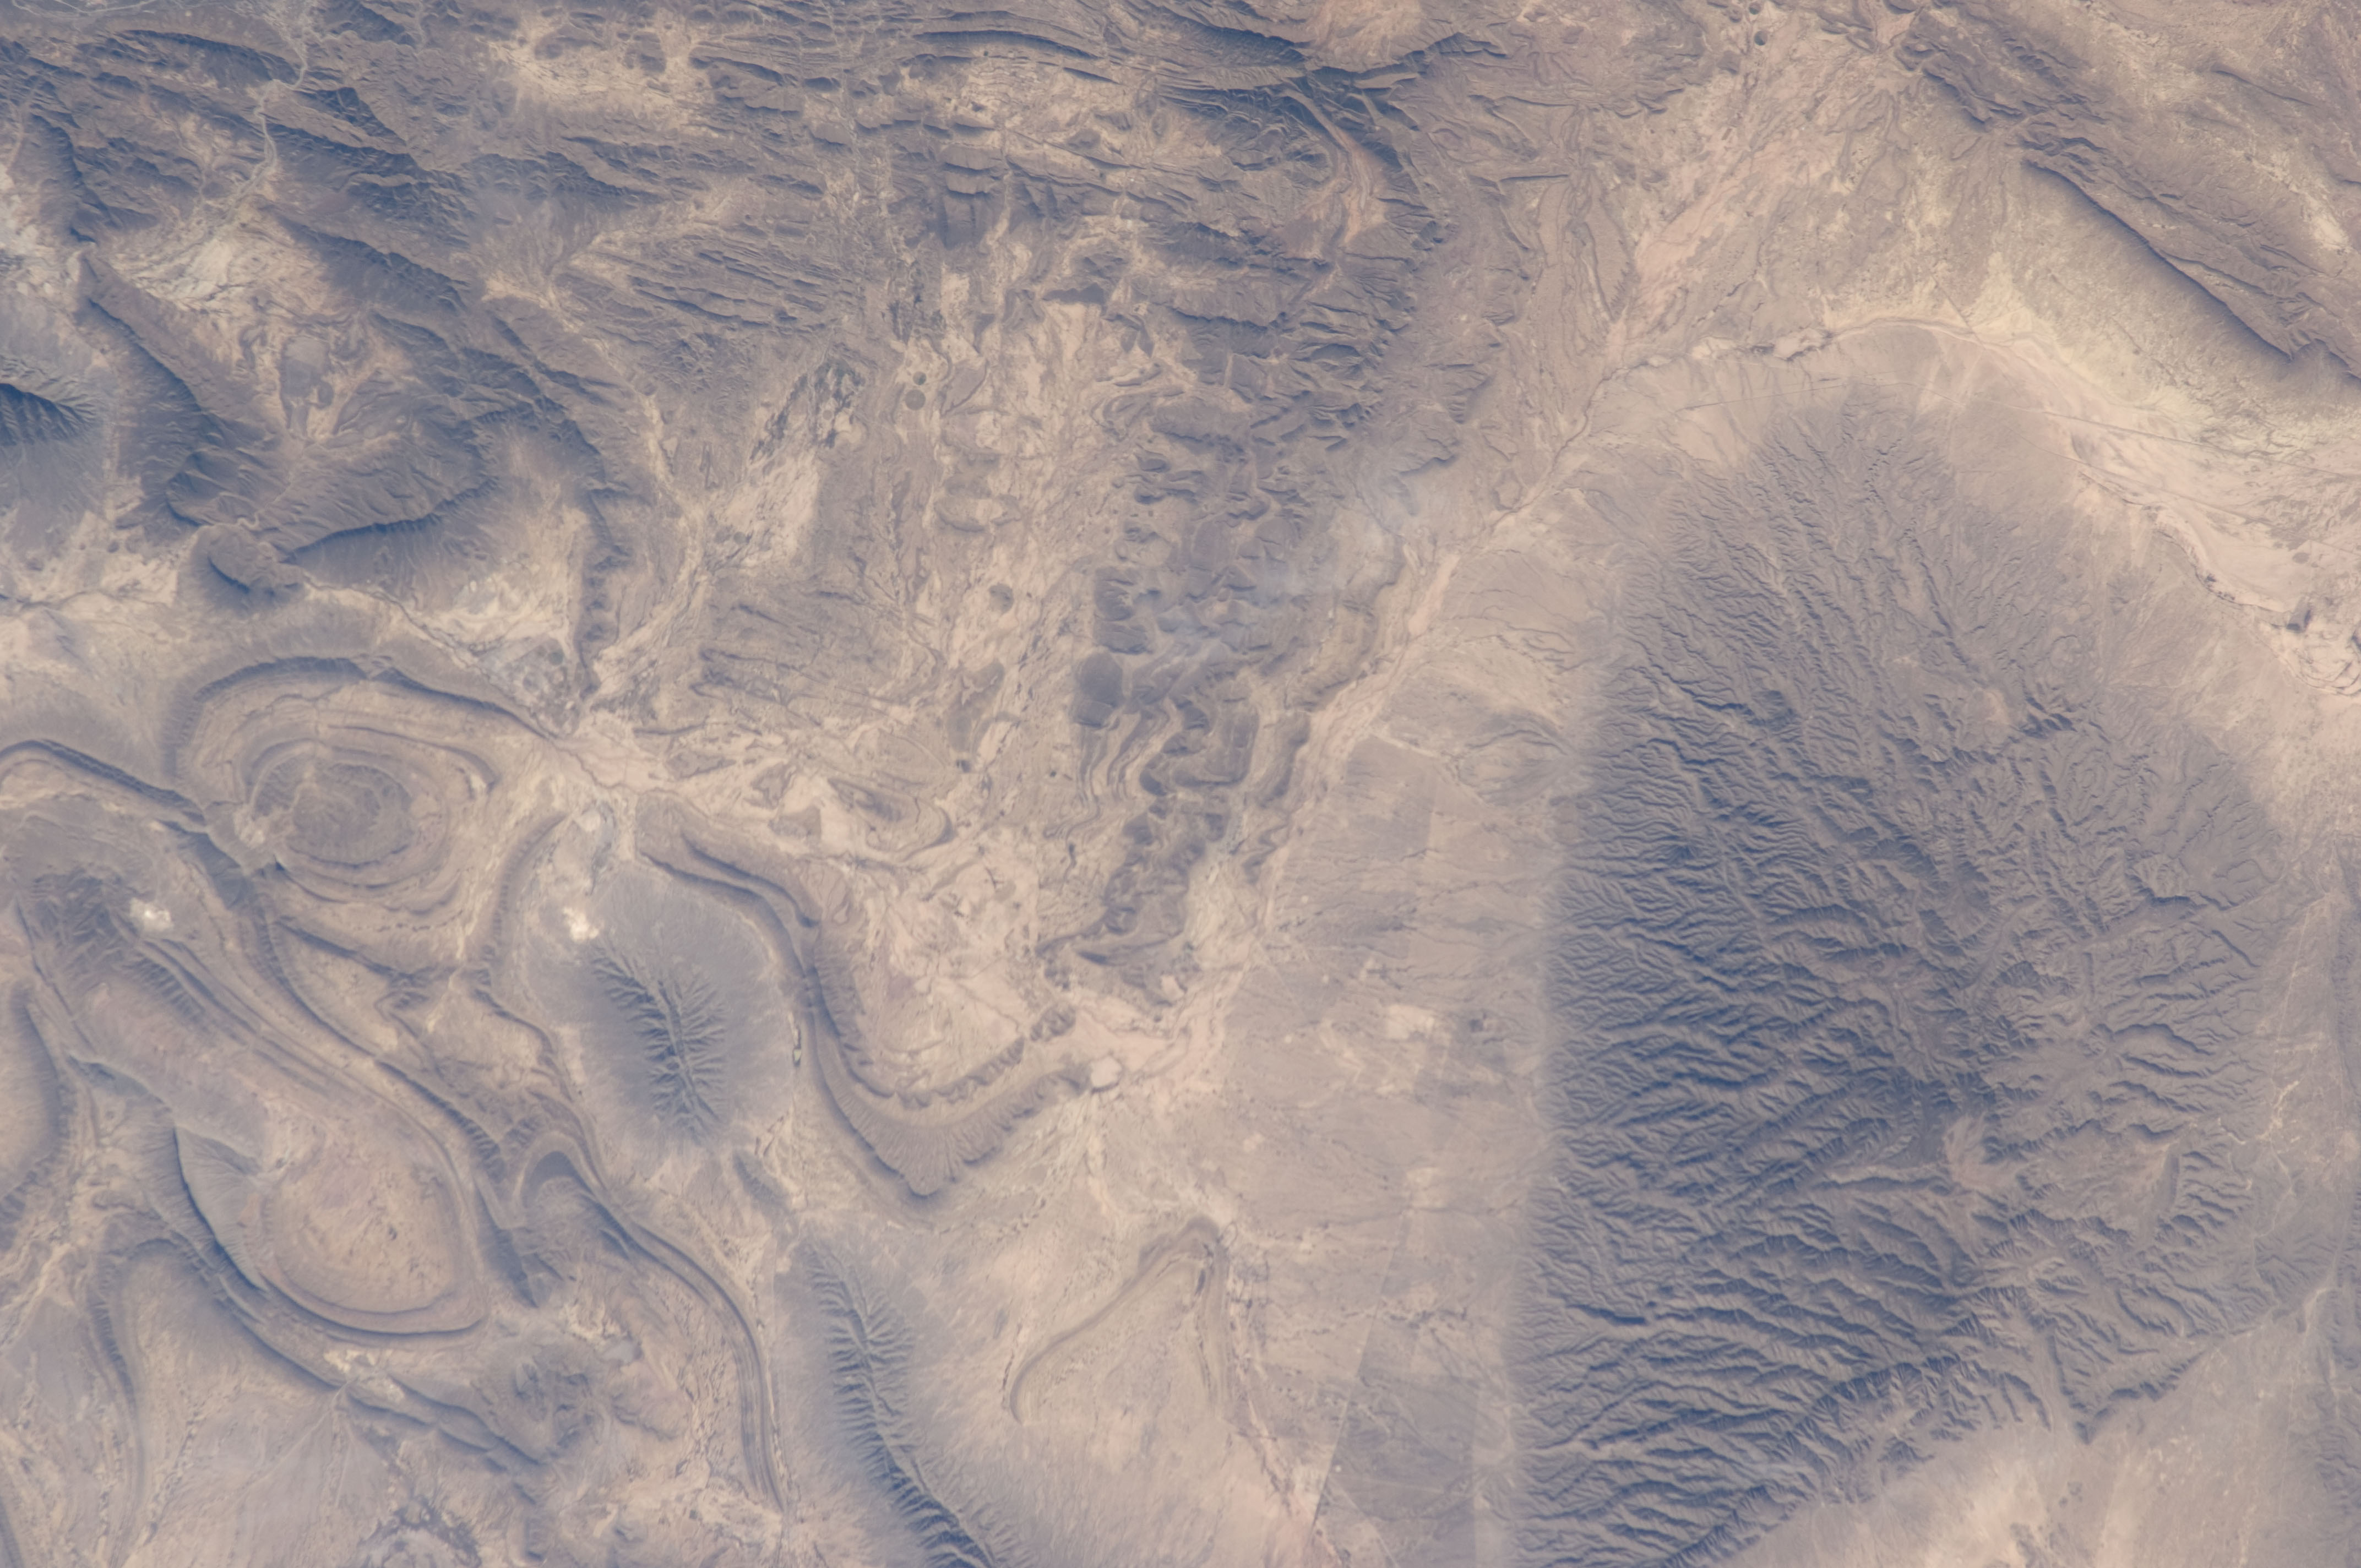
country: MEXICO
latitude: 26.0
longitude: -101.2
